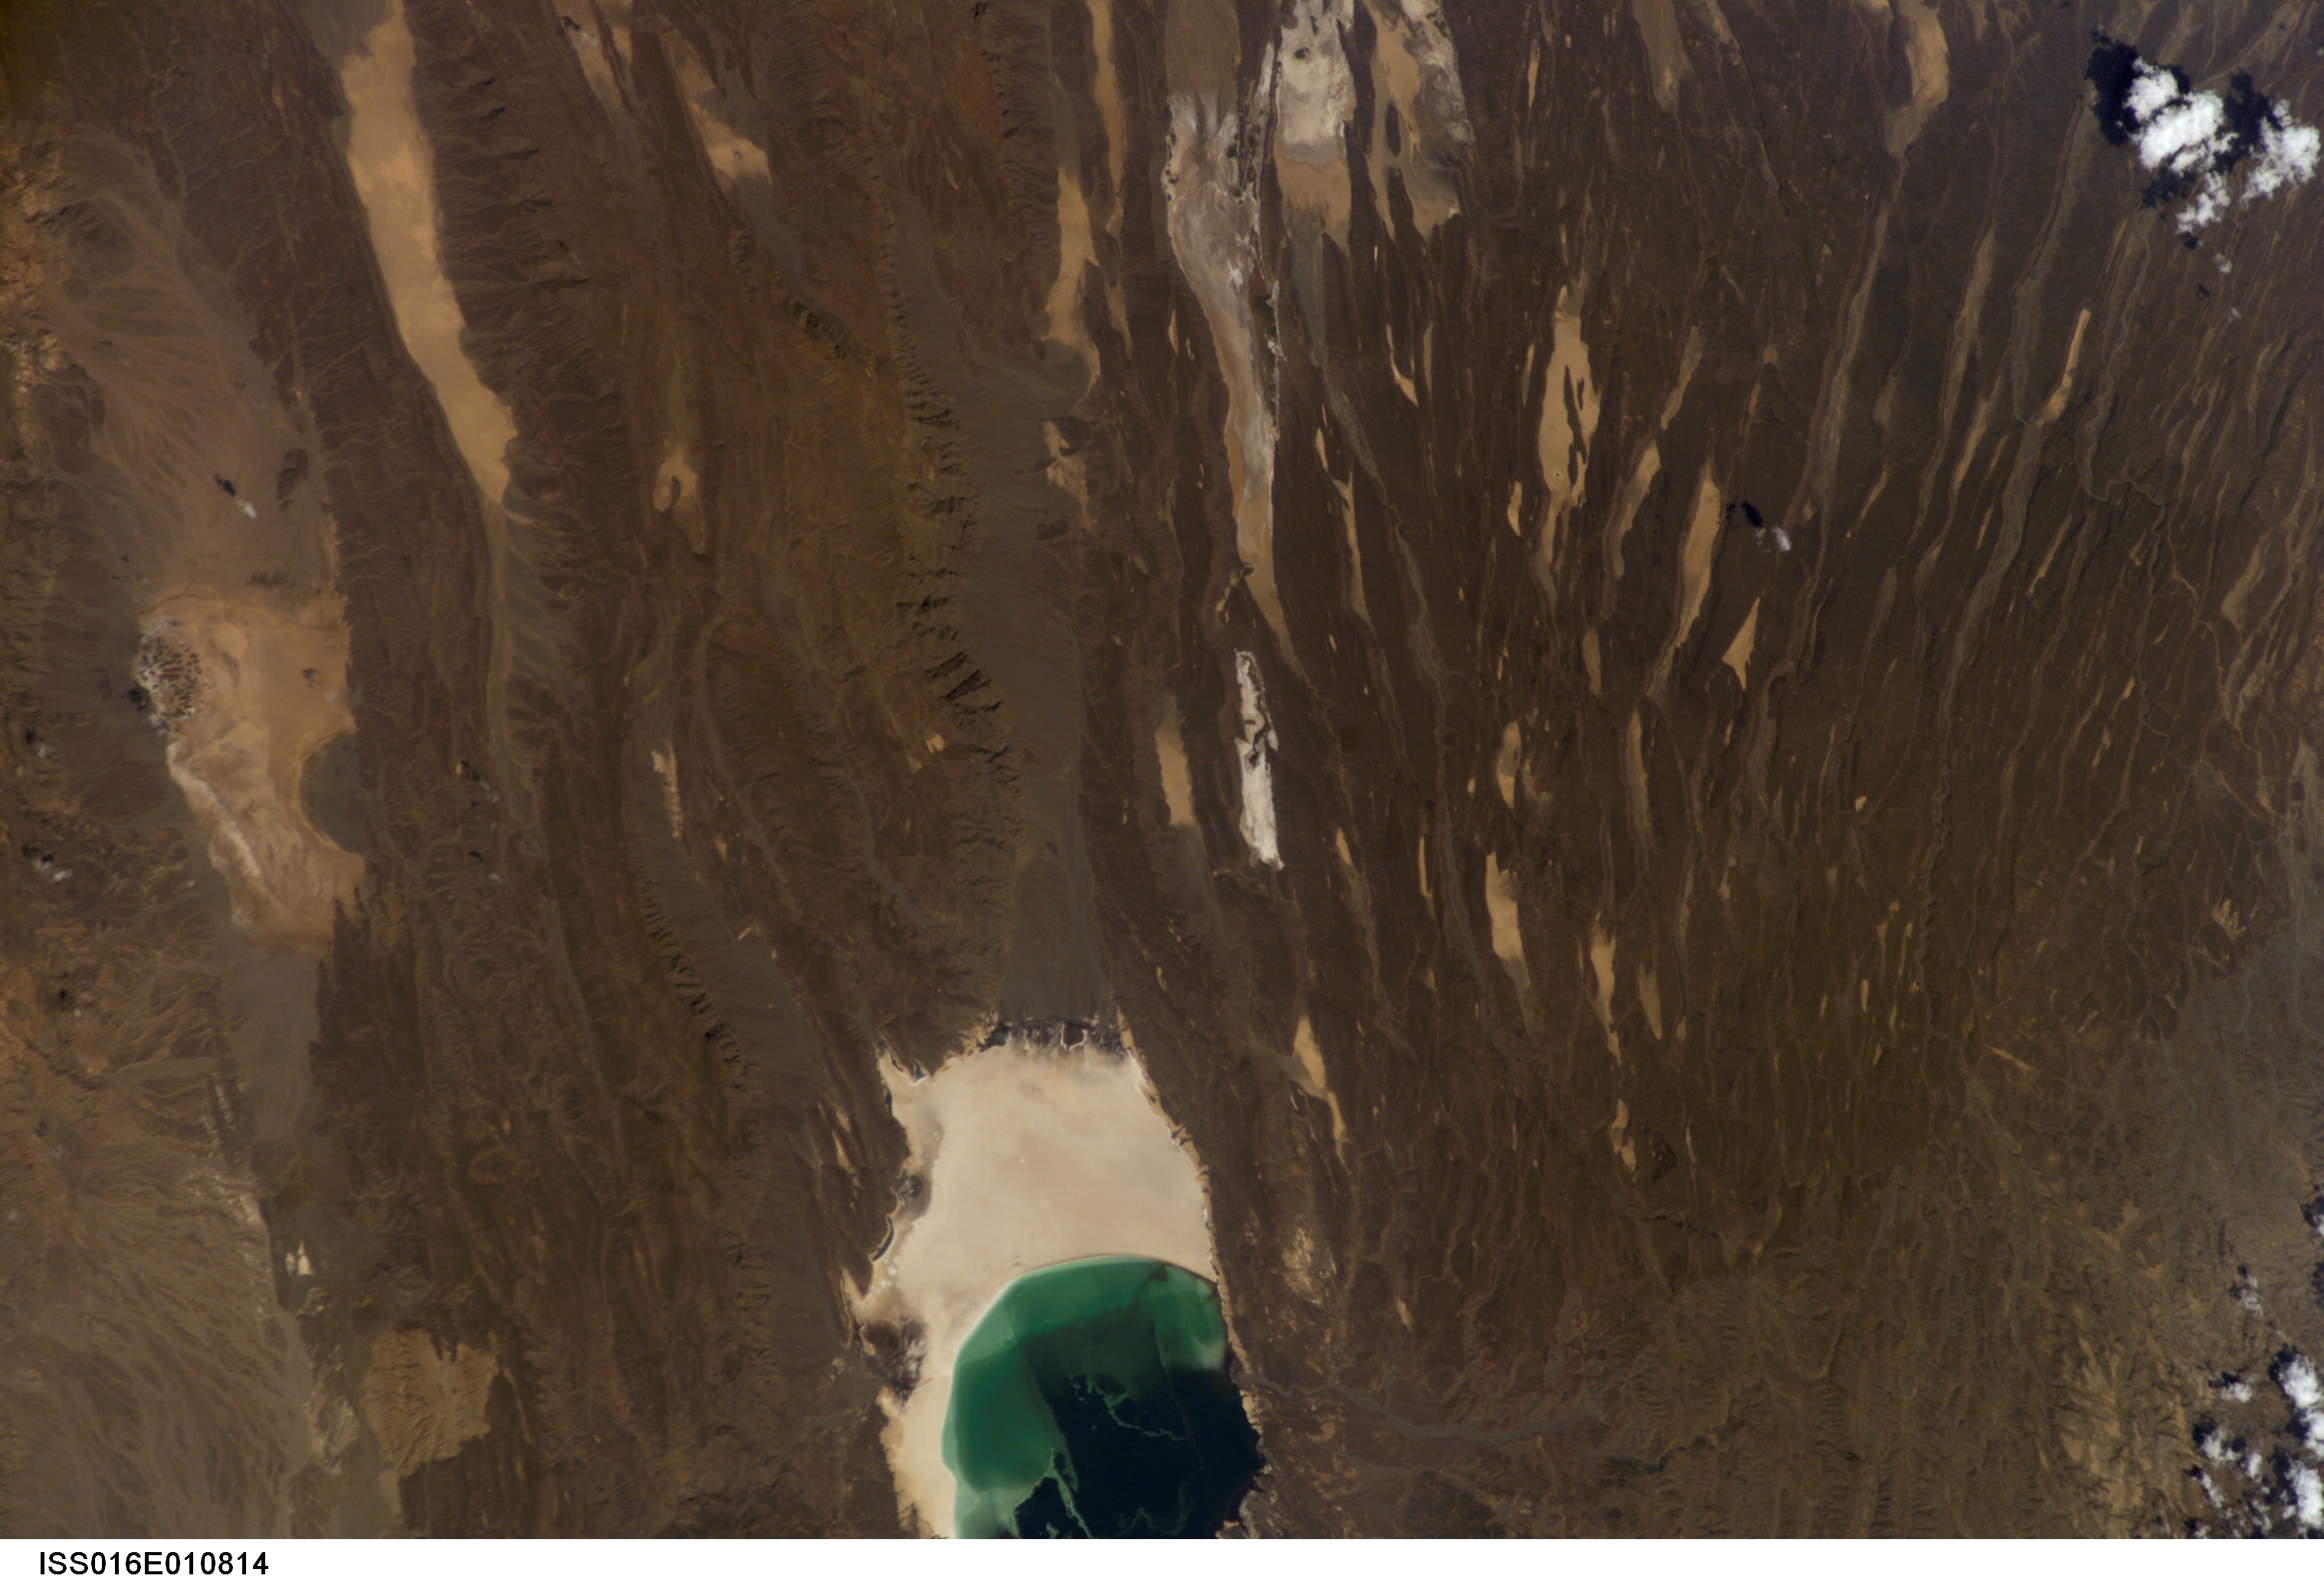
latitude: 12.0
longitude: 42.5
